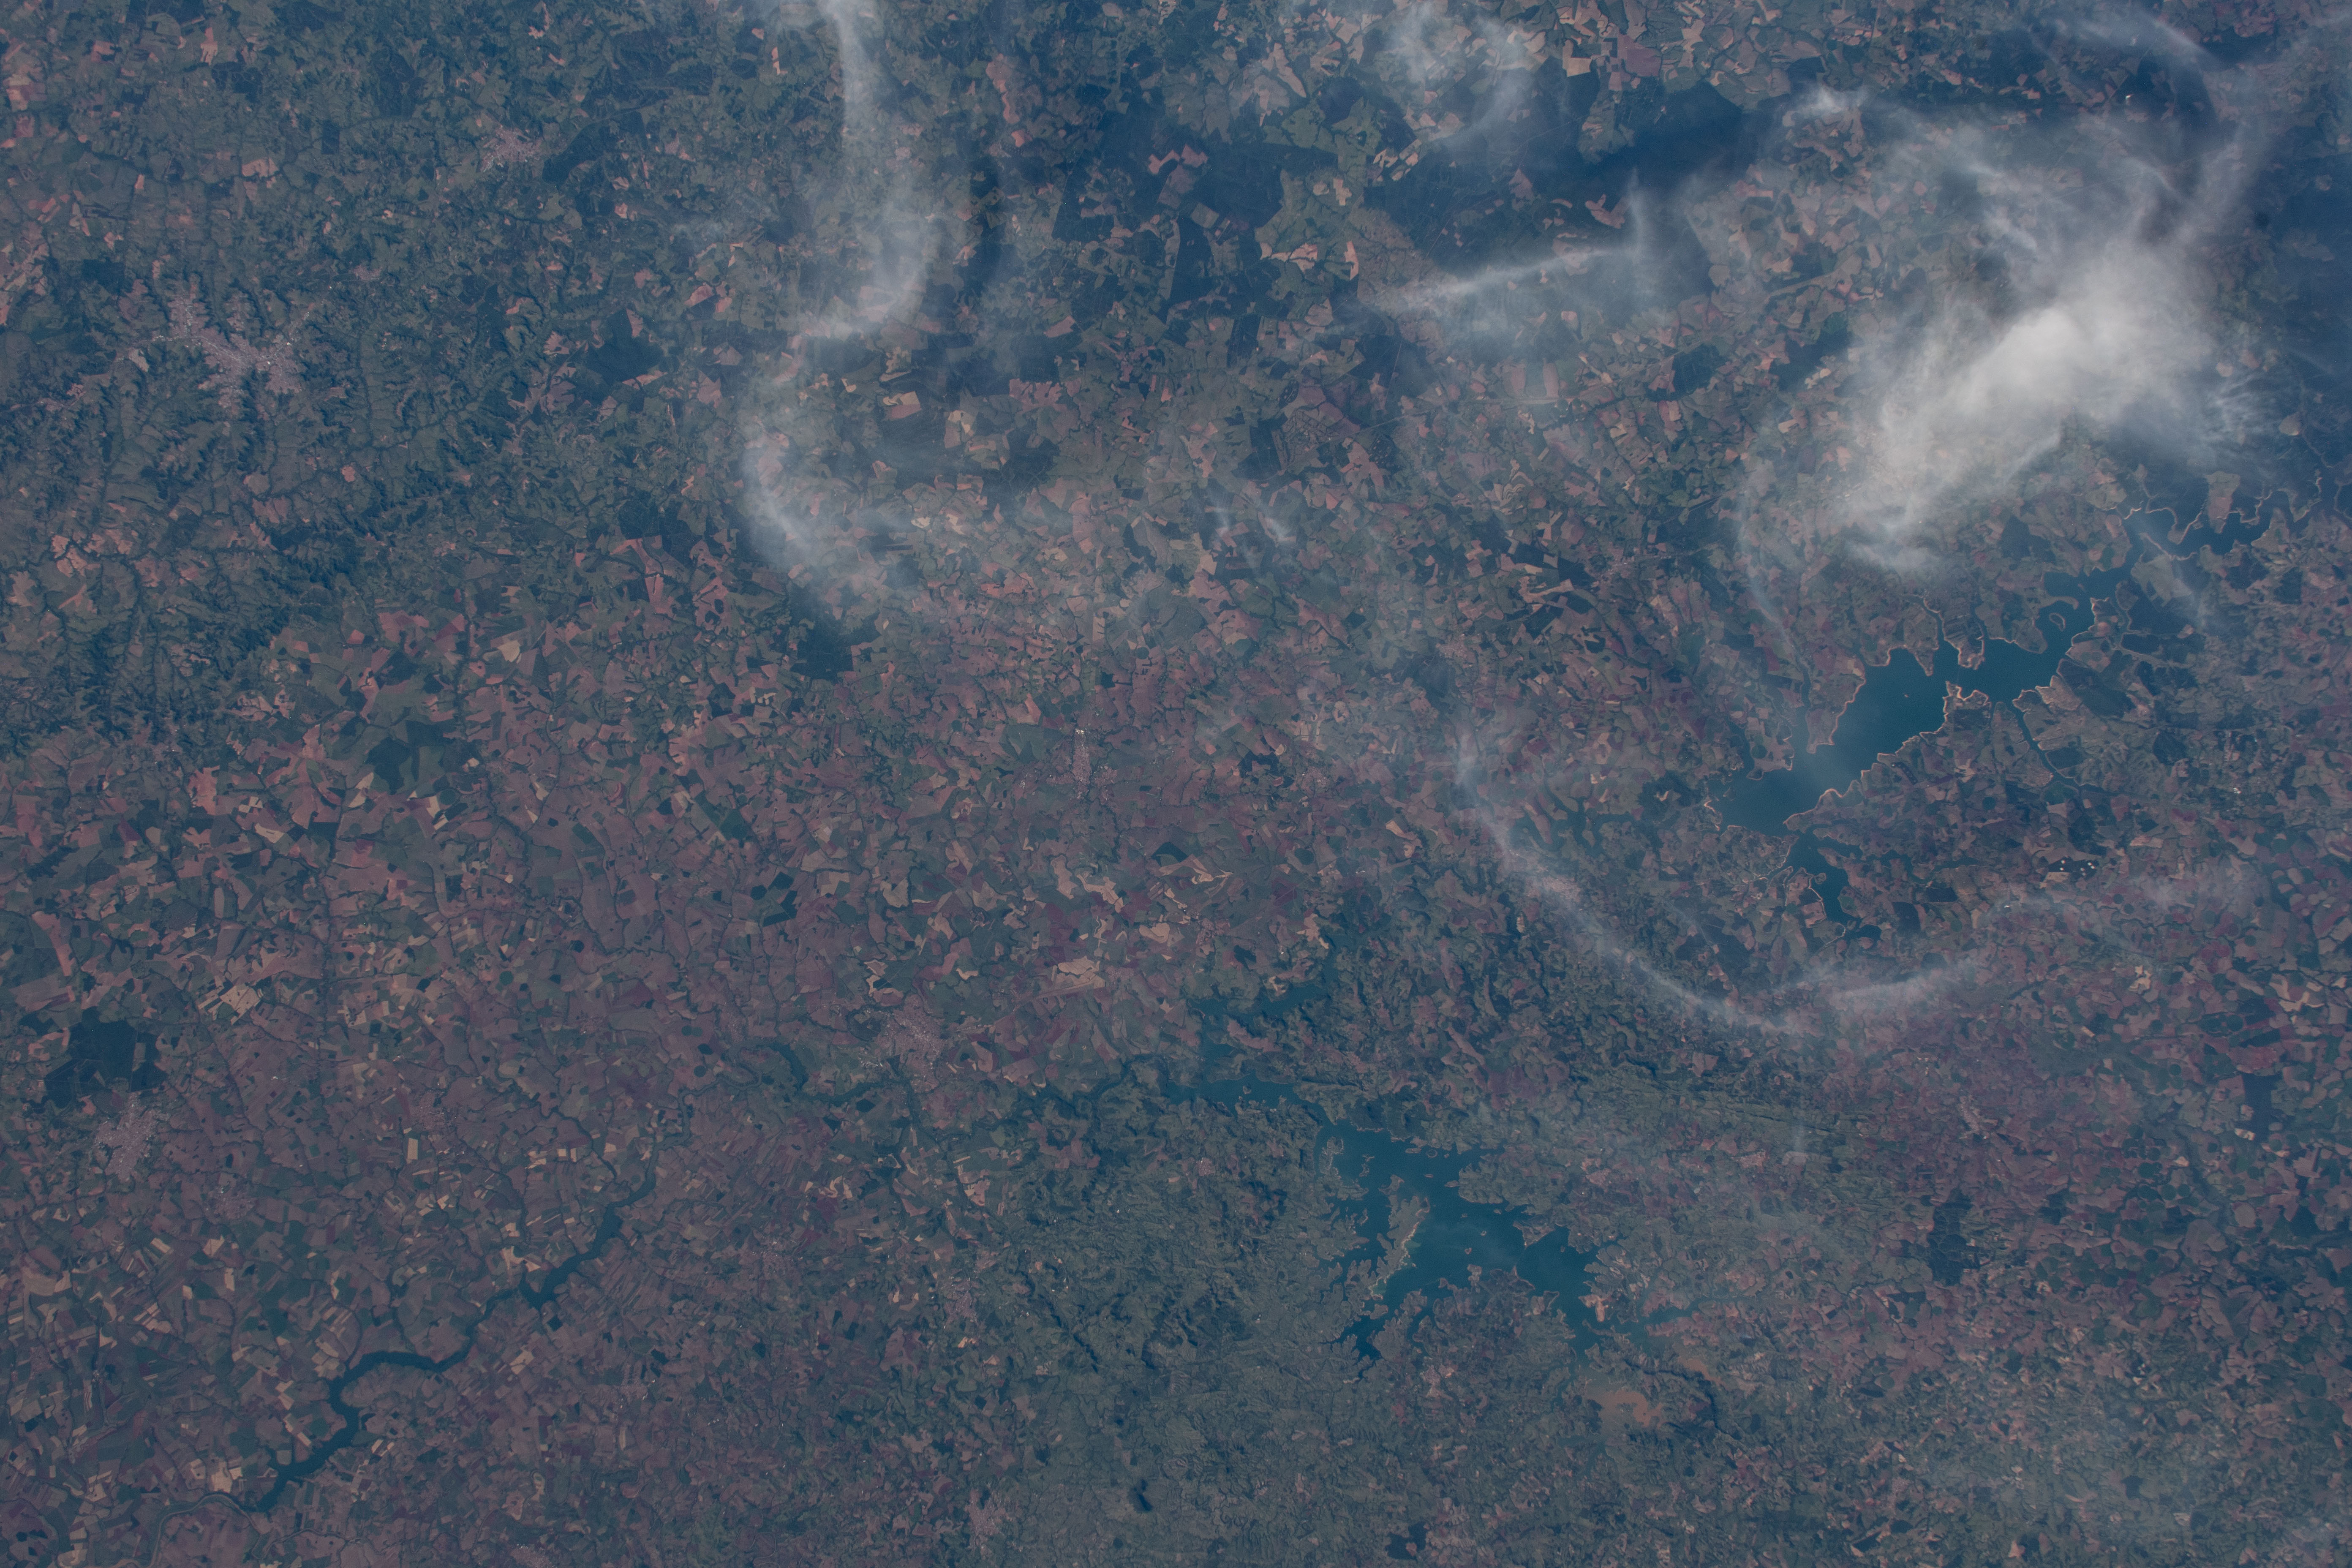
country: BRAZIL
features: REPRESA DE XAVANTES, PARANAPANEMA RIVER
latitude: -23.0
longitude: -49.5
